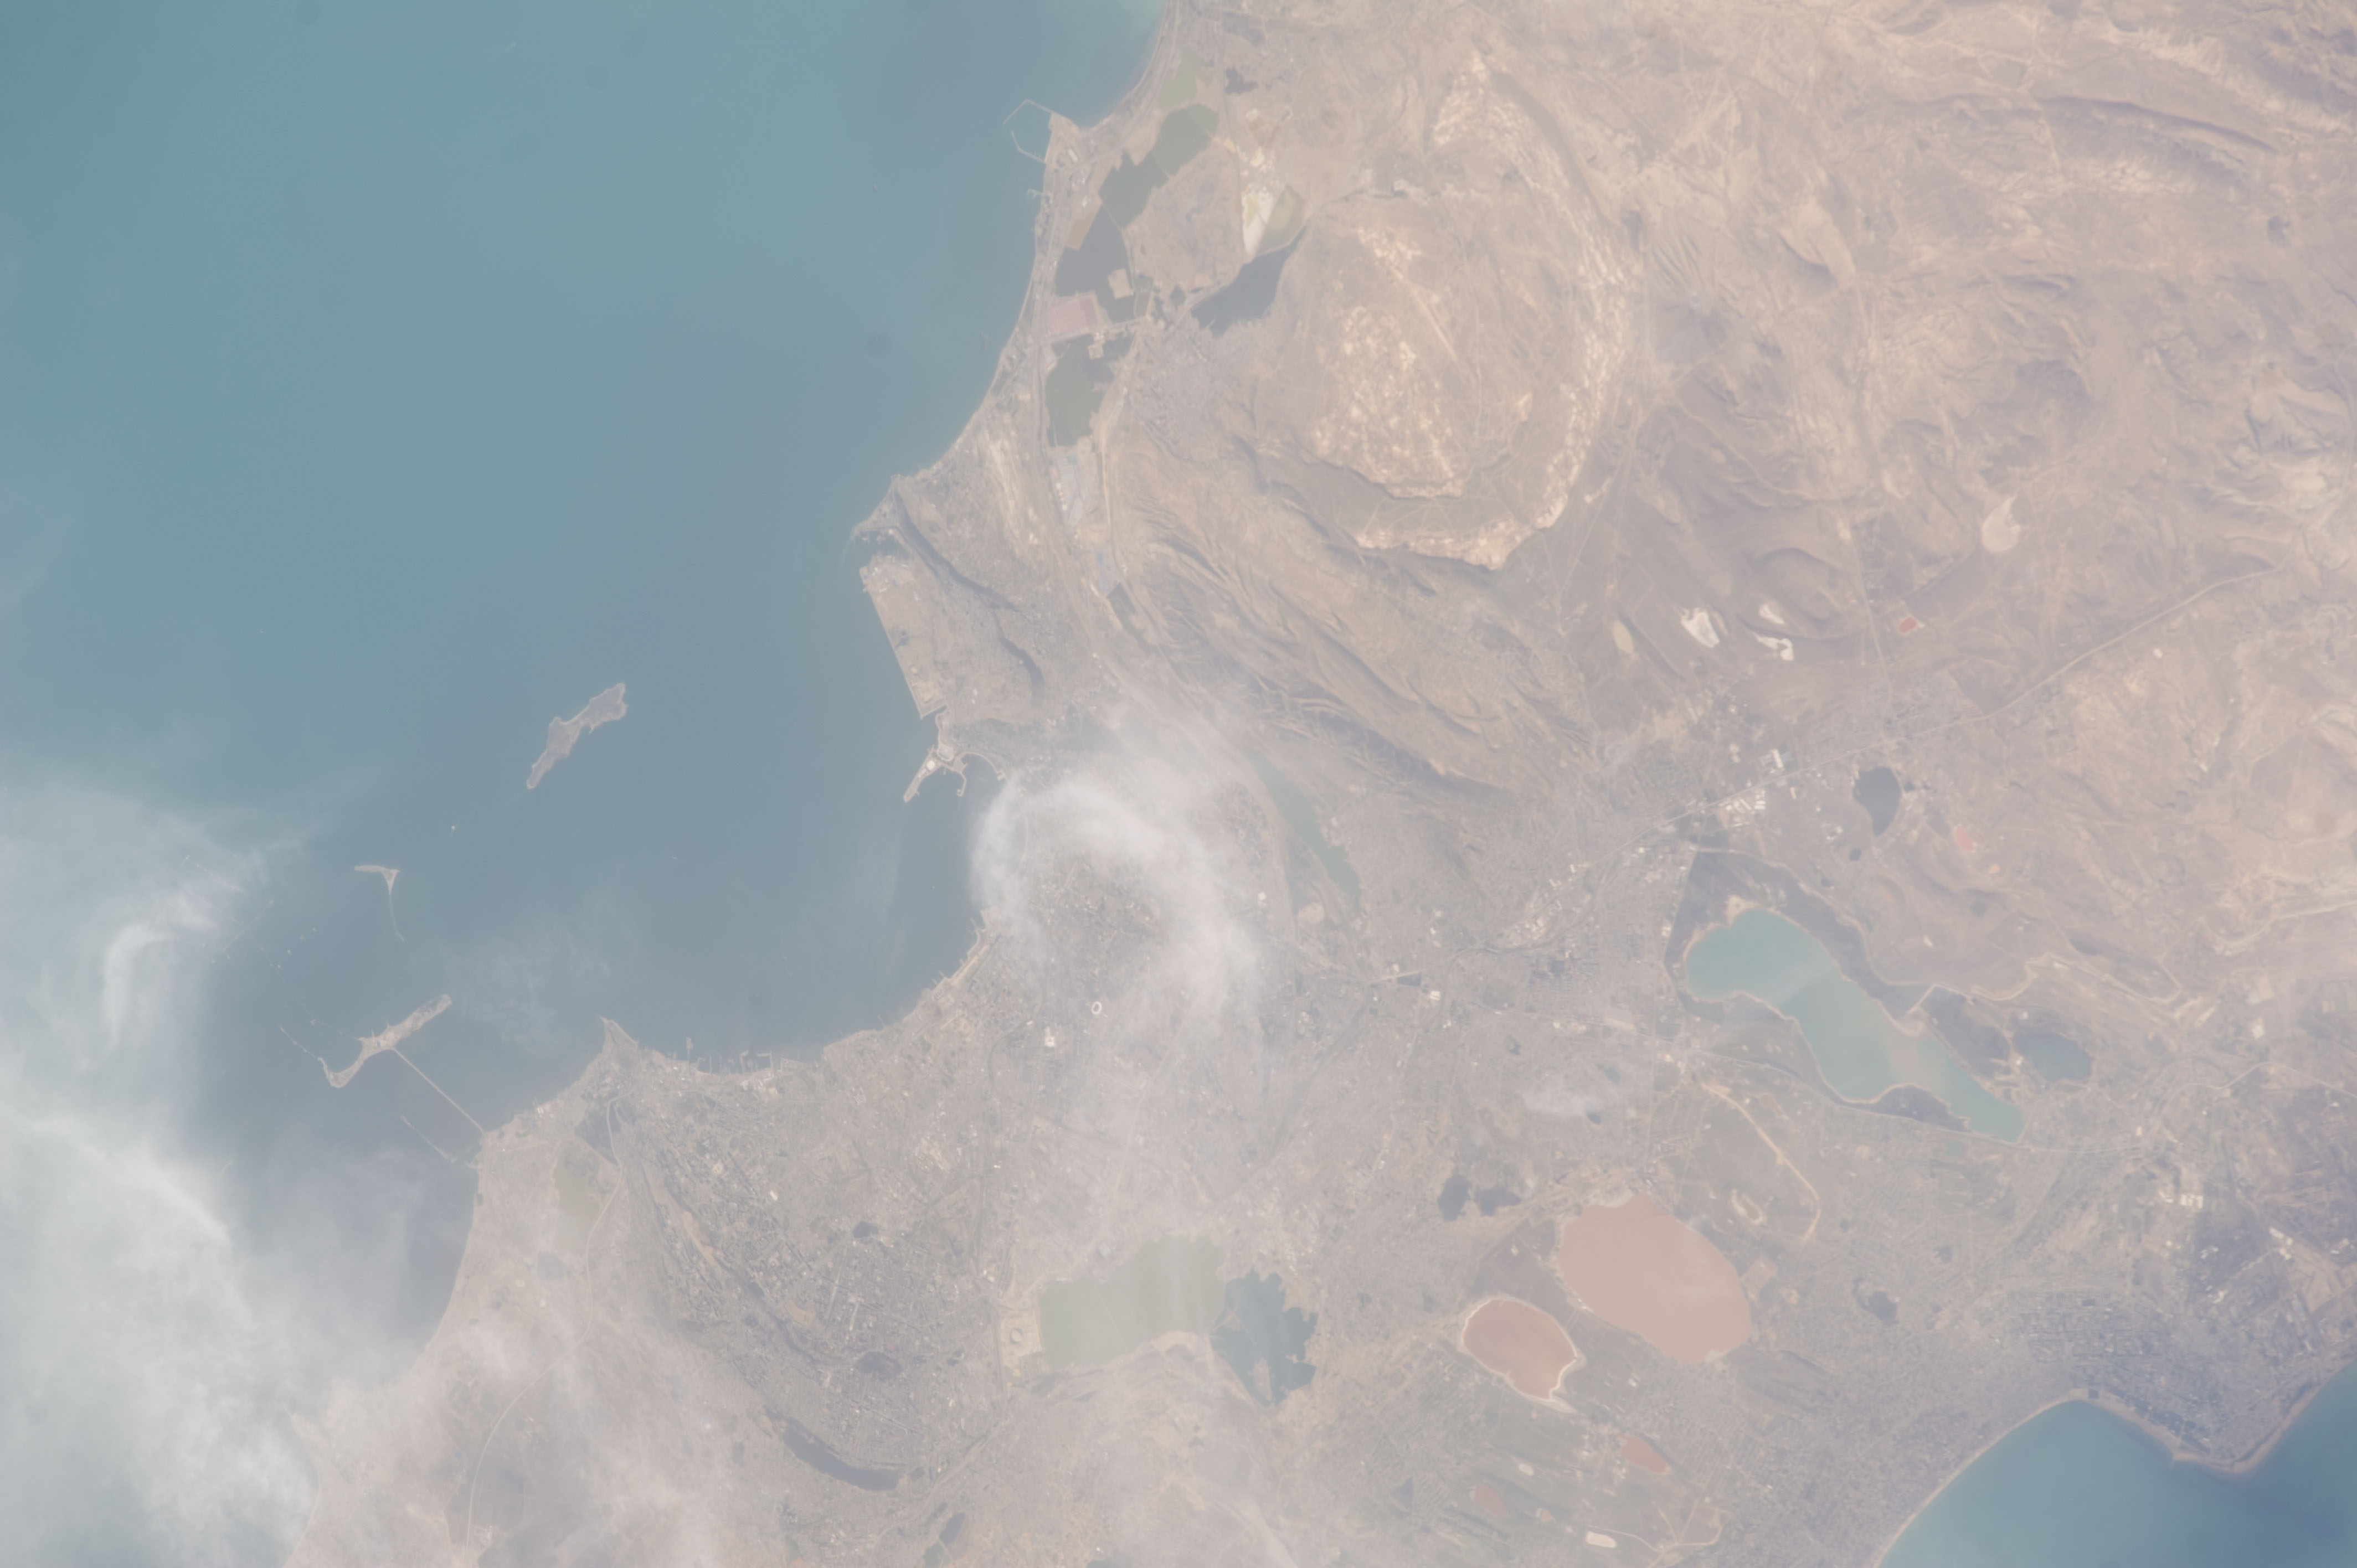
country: AZERBAIJAN
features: CASPIAN SEA, BAKU, YASAMAL, BOYUKSHOR LAKE, JEYRANBATAN RESERVOIR, LAKE MIRZALADI, LAKE MASAZIR, BOYUK ZIRA ISLAND, GUM ISLAND, BAKU ARCHIPELAGO
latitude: 40.4
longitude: 49.8
